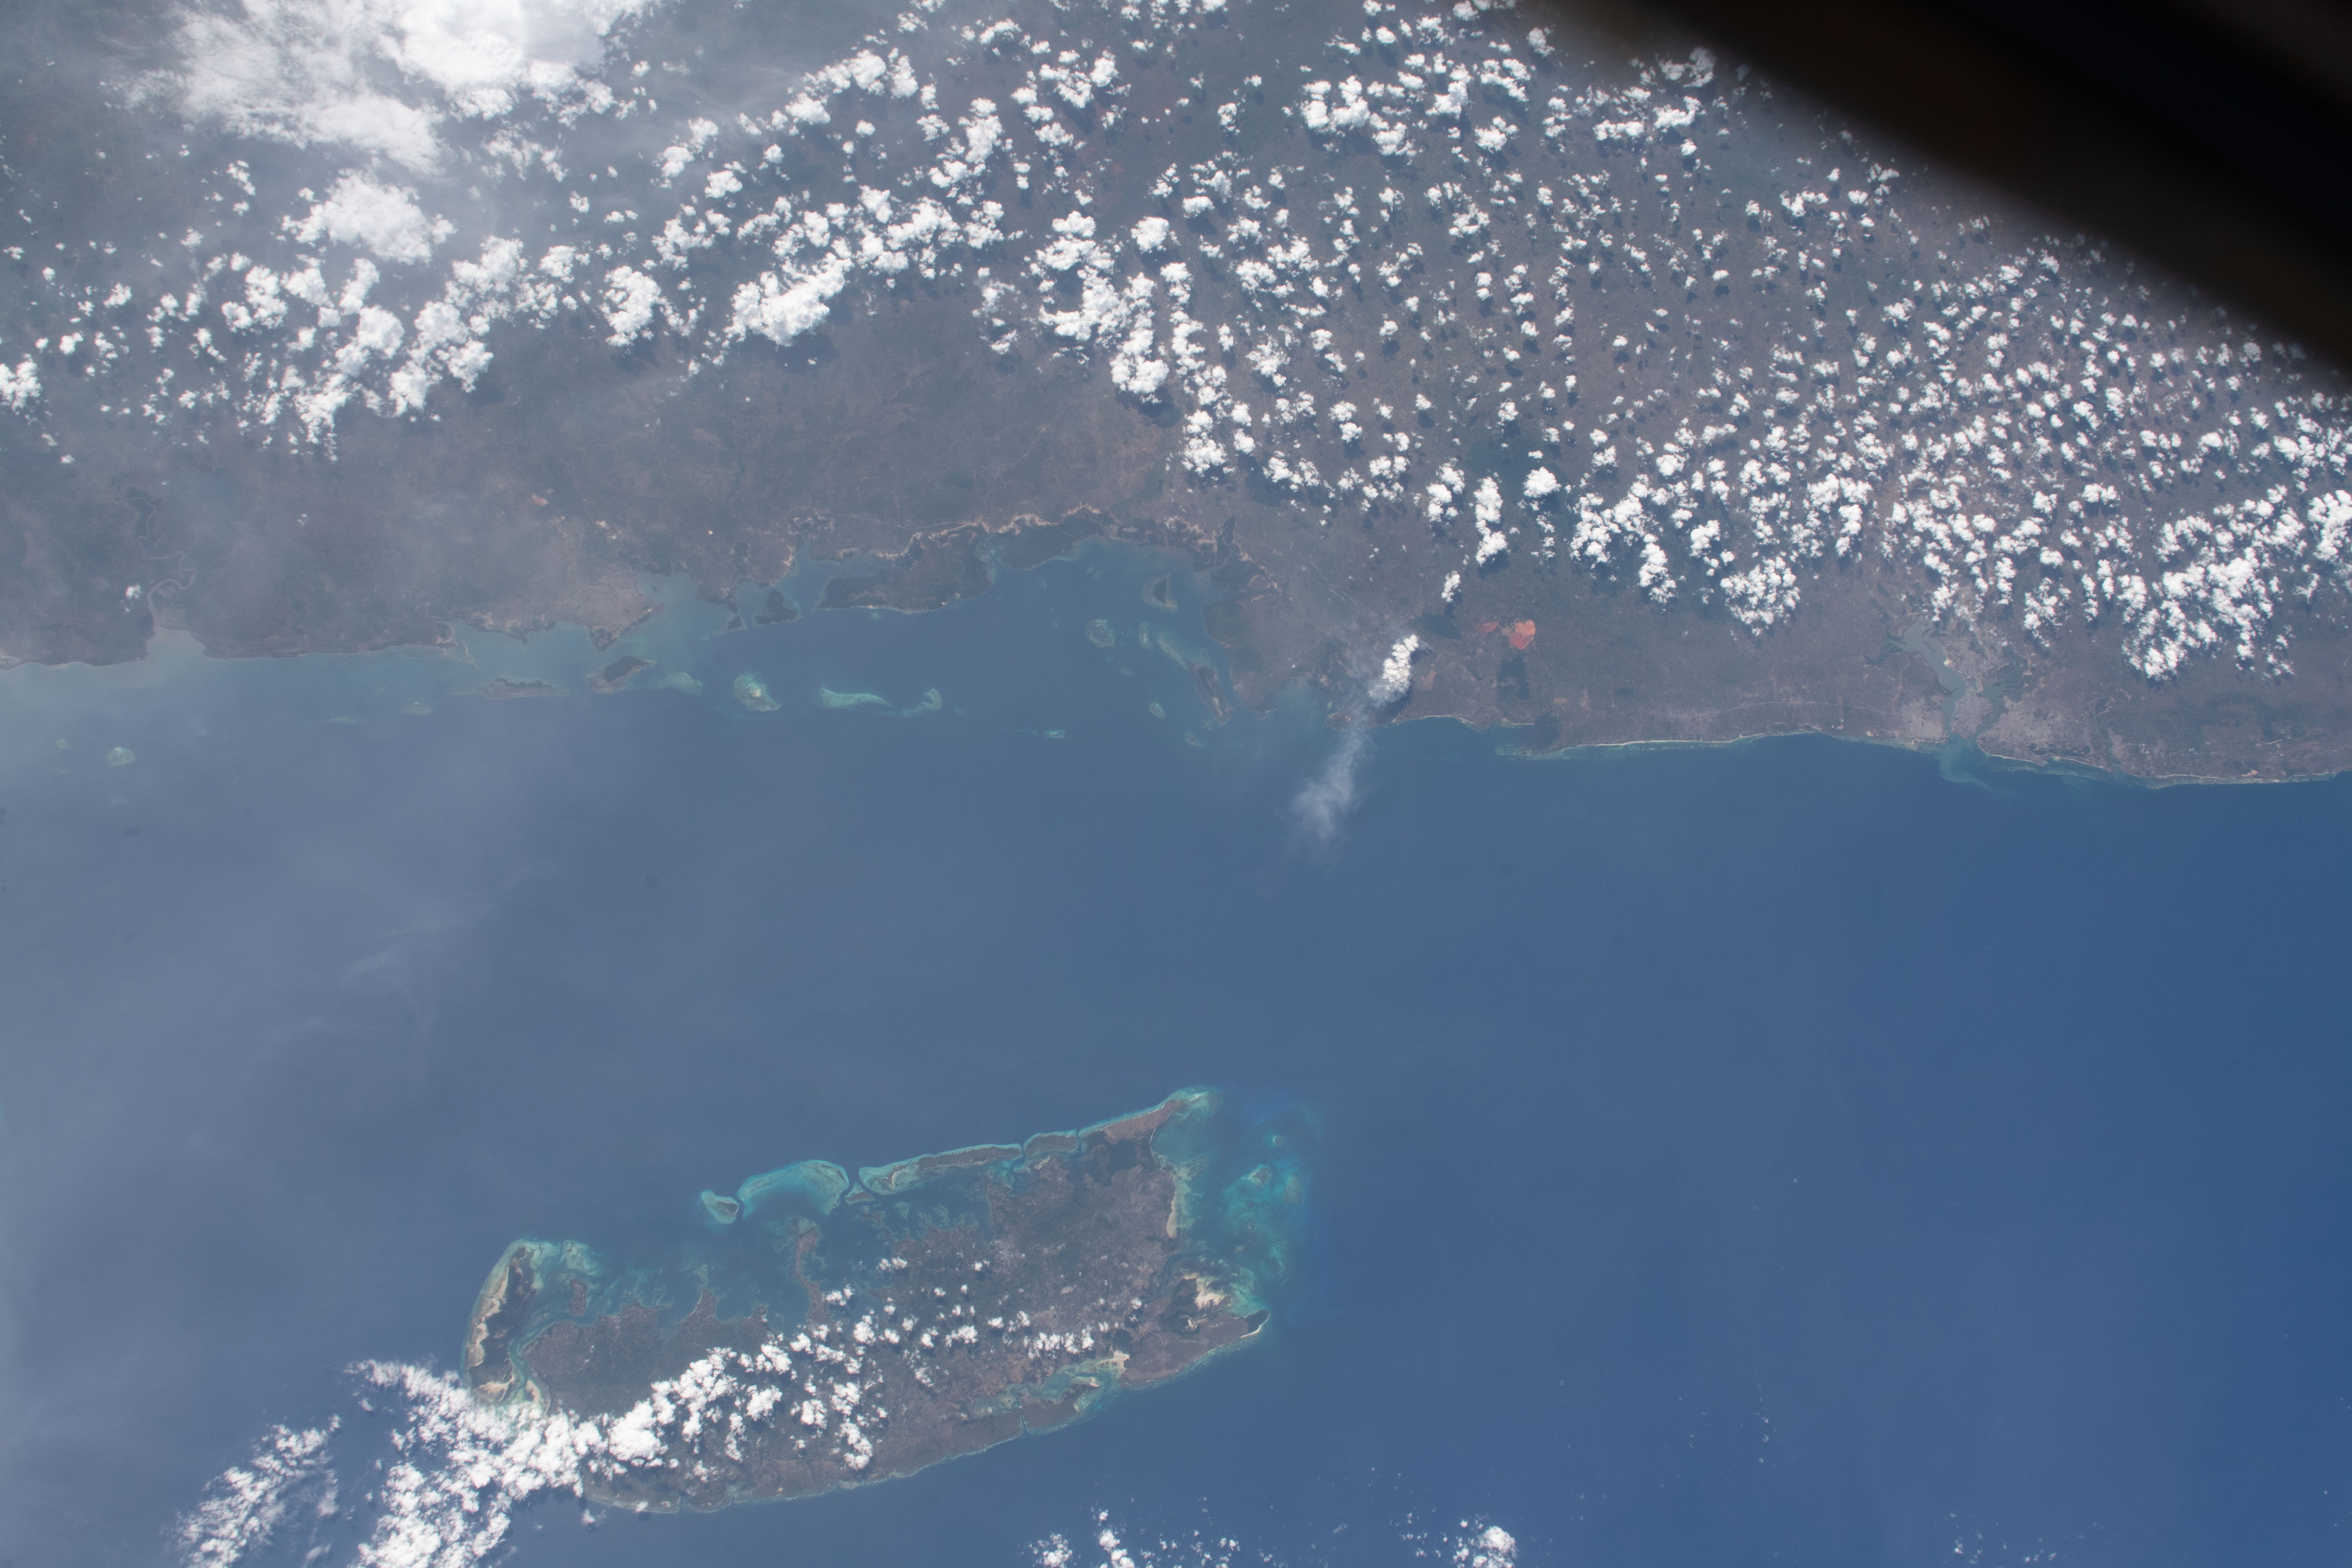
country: KENYA
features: PEMBA ISLAND, INDIAN OCEAN, KISITE-MPUNGUTI MARINE NATIONAL PARK
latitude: -4.5
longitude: 39.5
